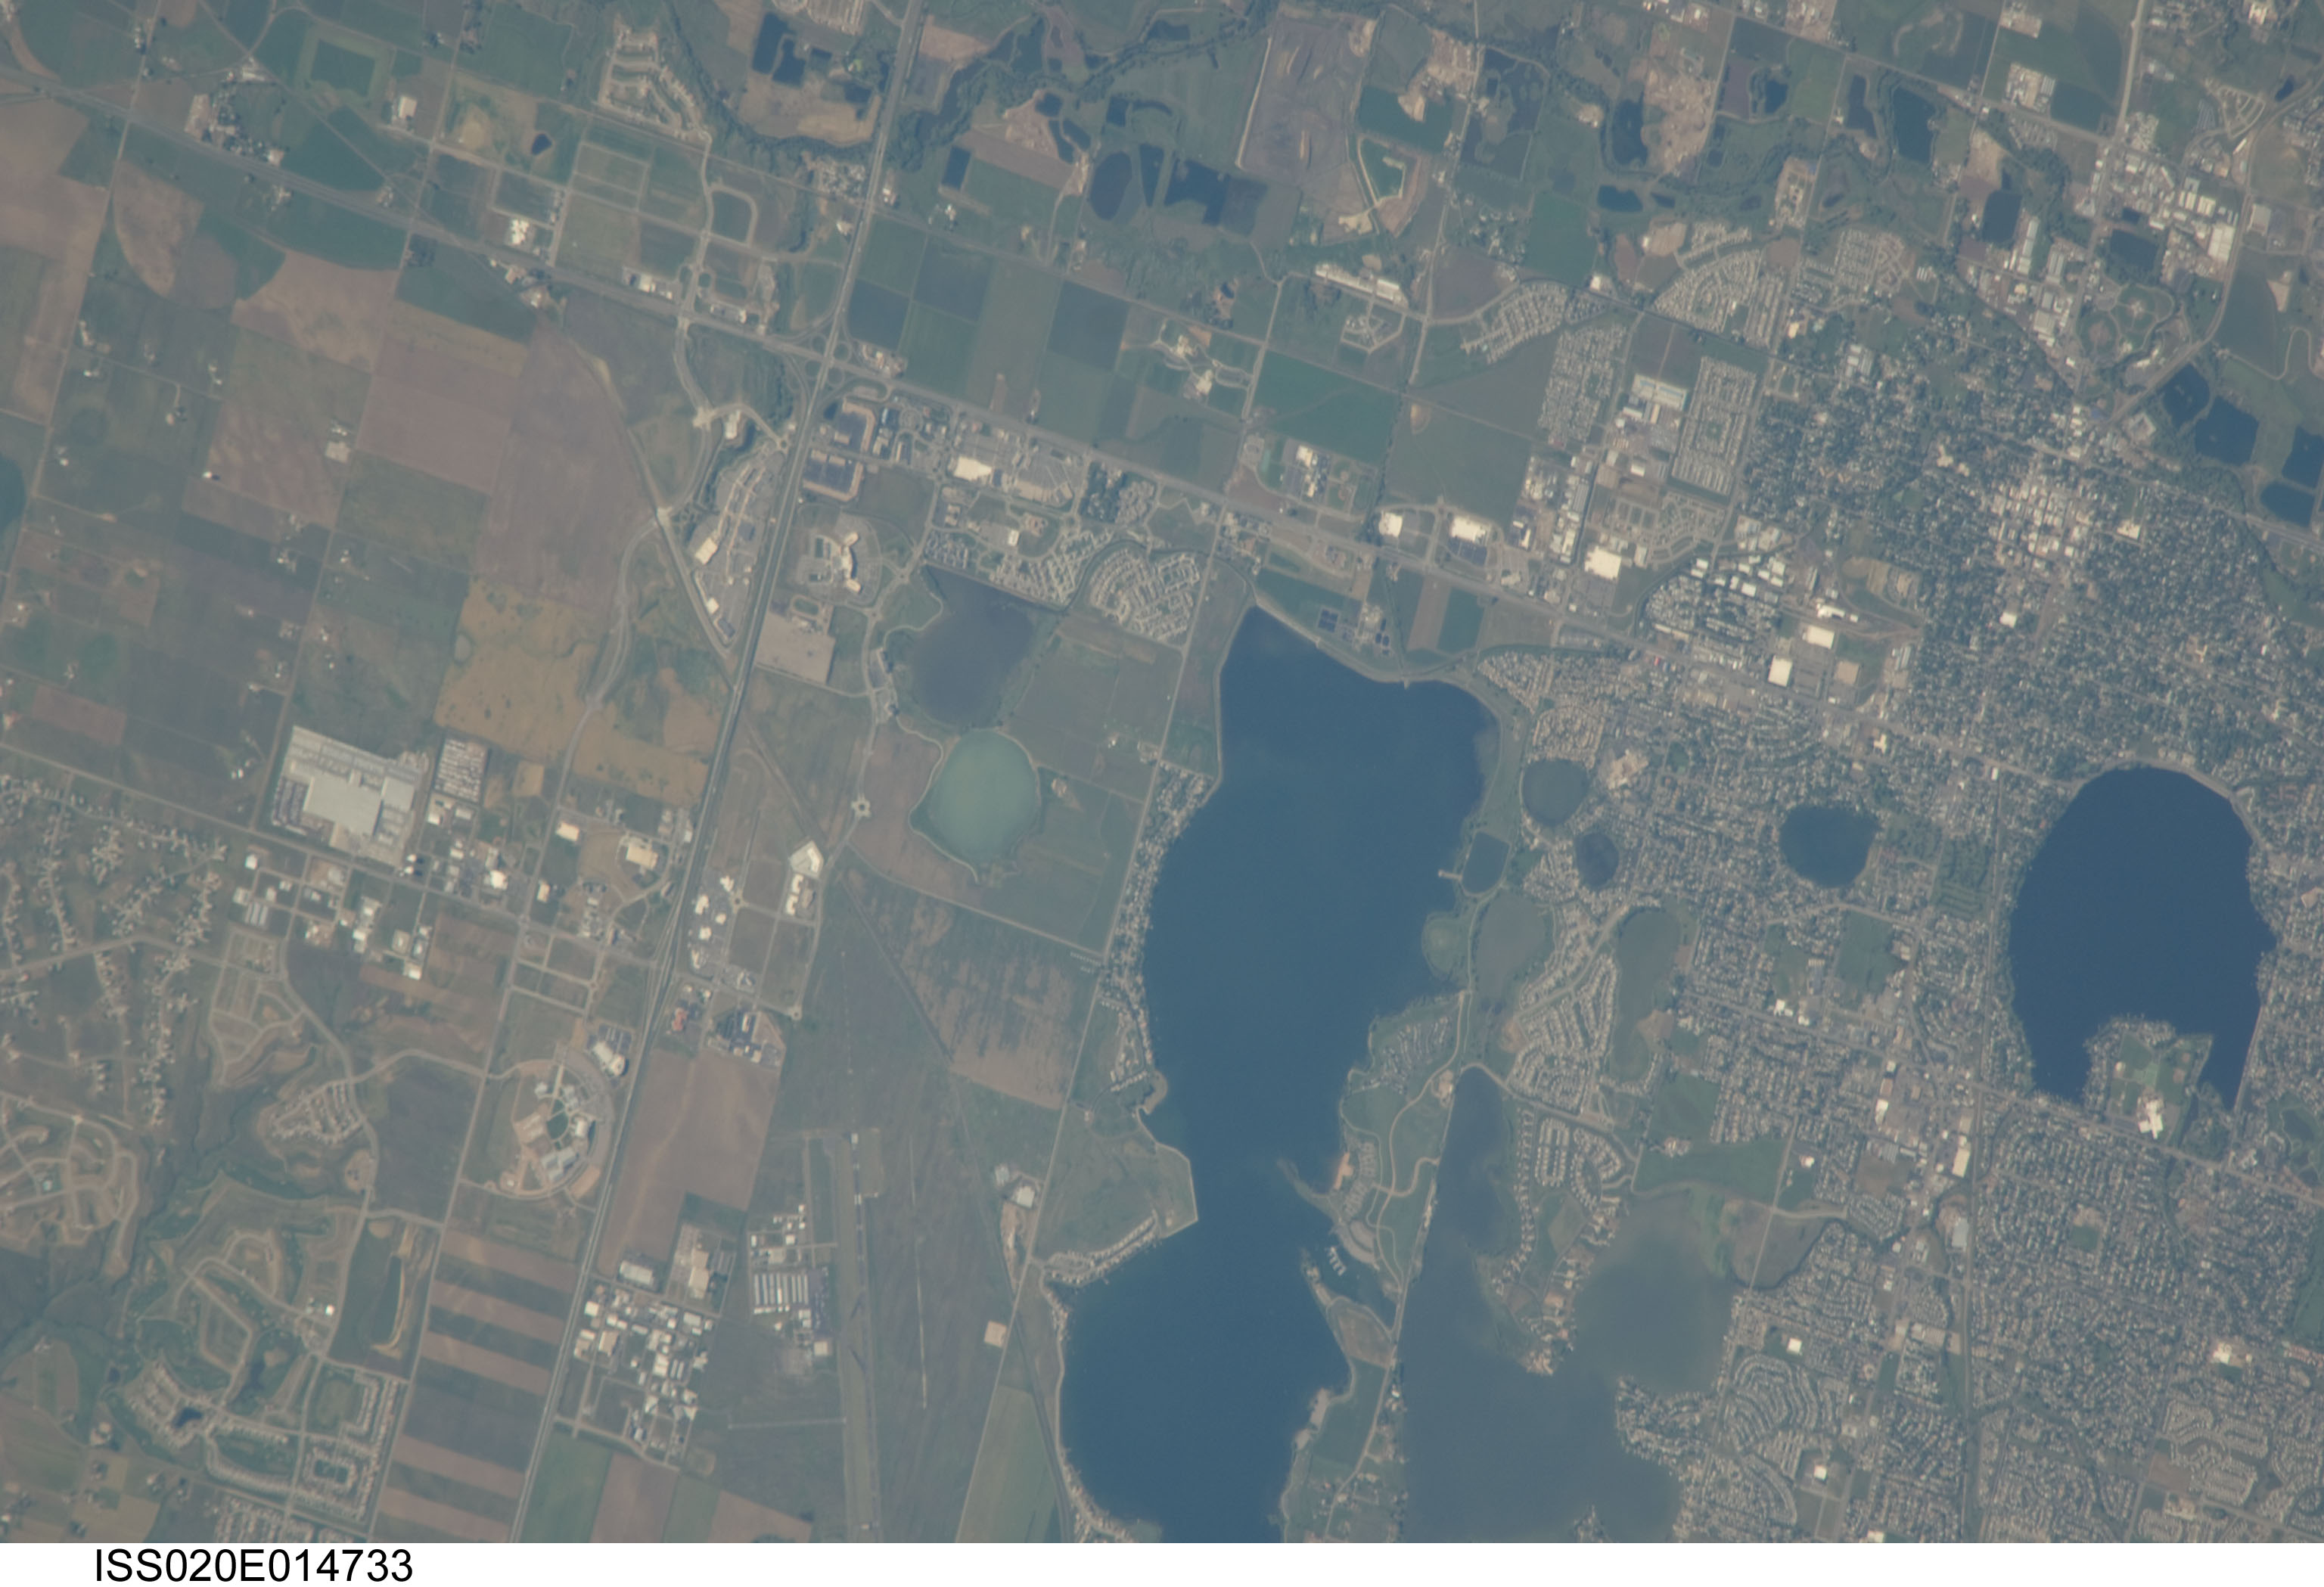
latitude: 40.4
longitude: -105.0
